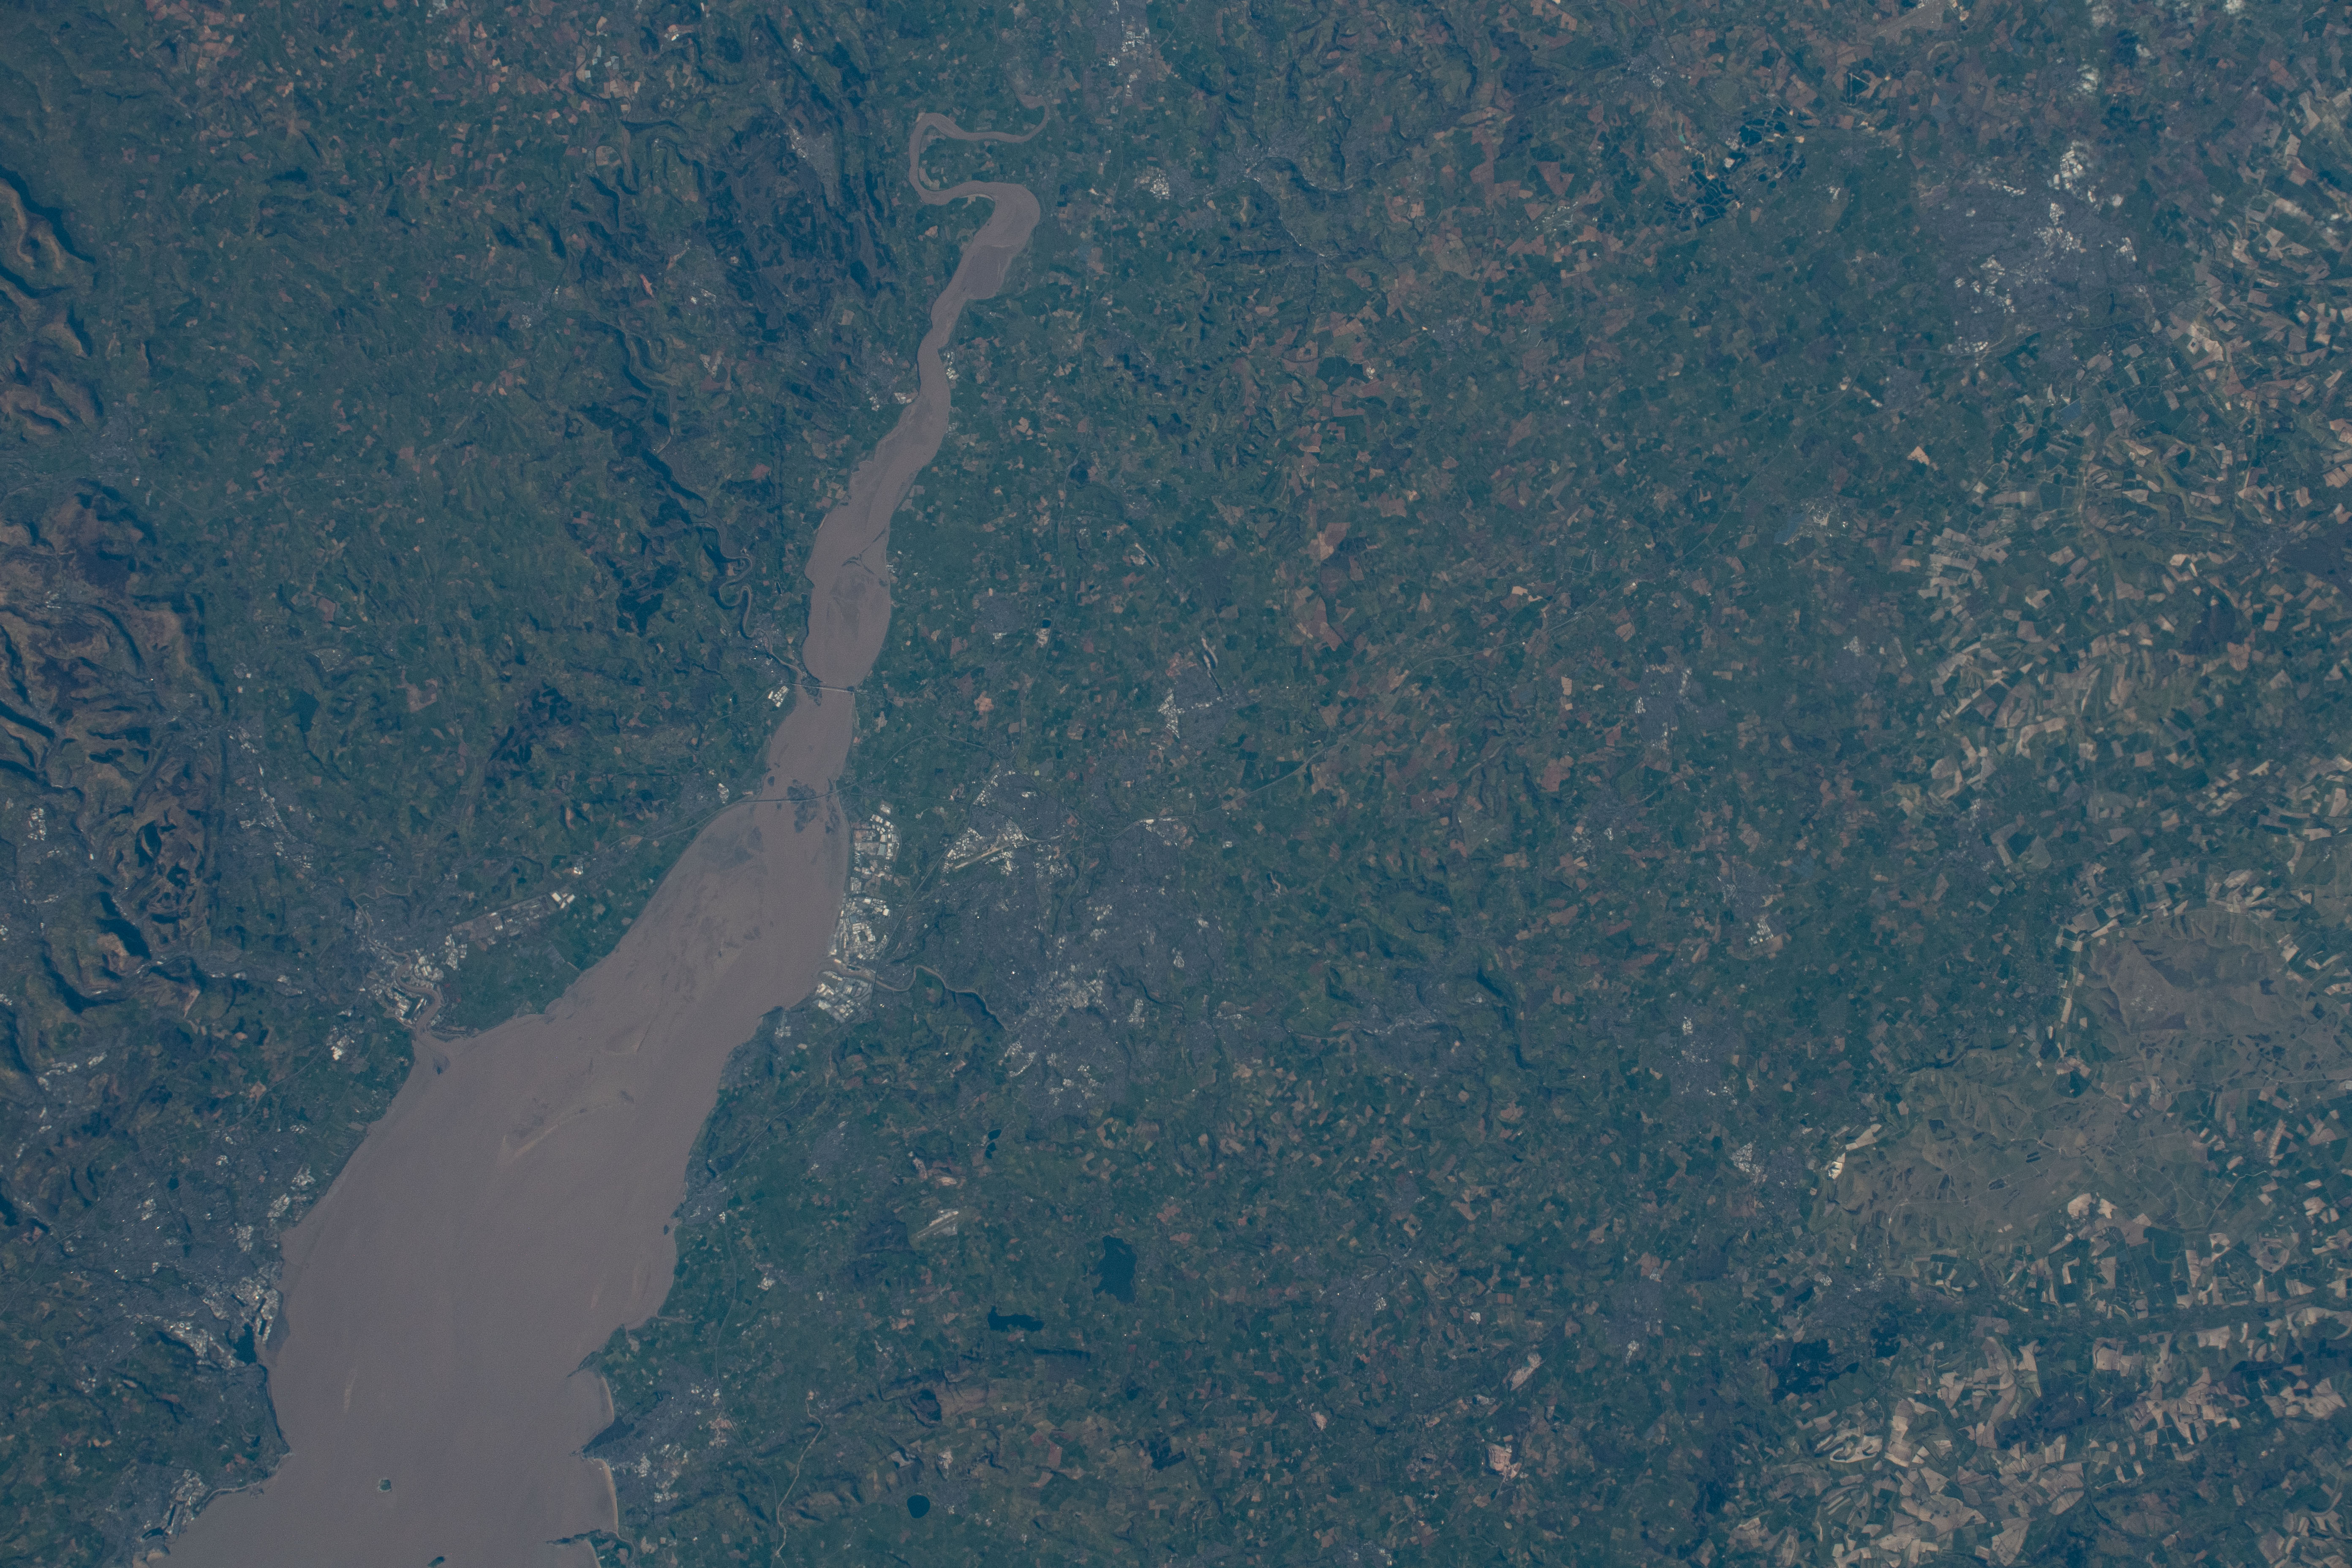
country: UK-ENGLAND
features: RIVER SEVERN, STROUD
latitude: 51.6
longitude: -2.3
